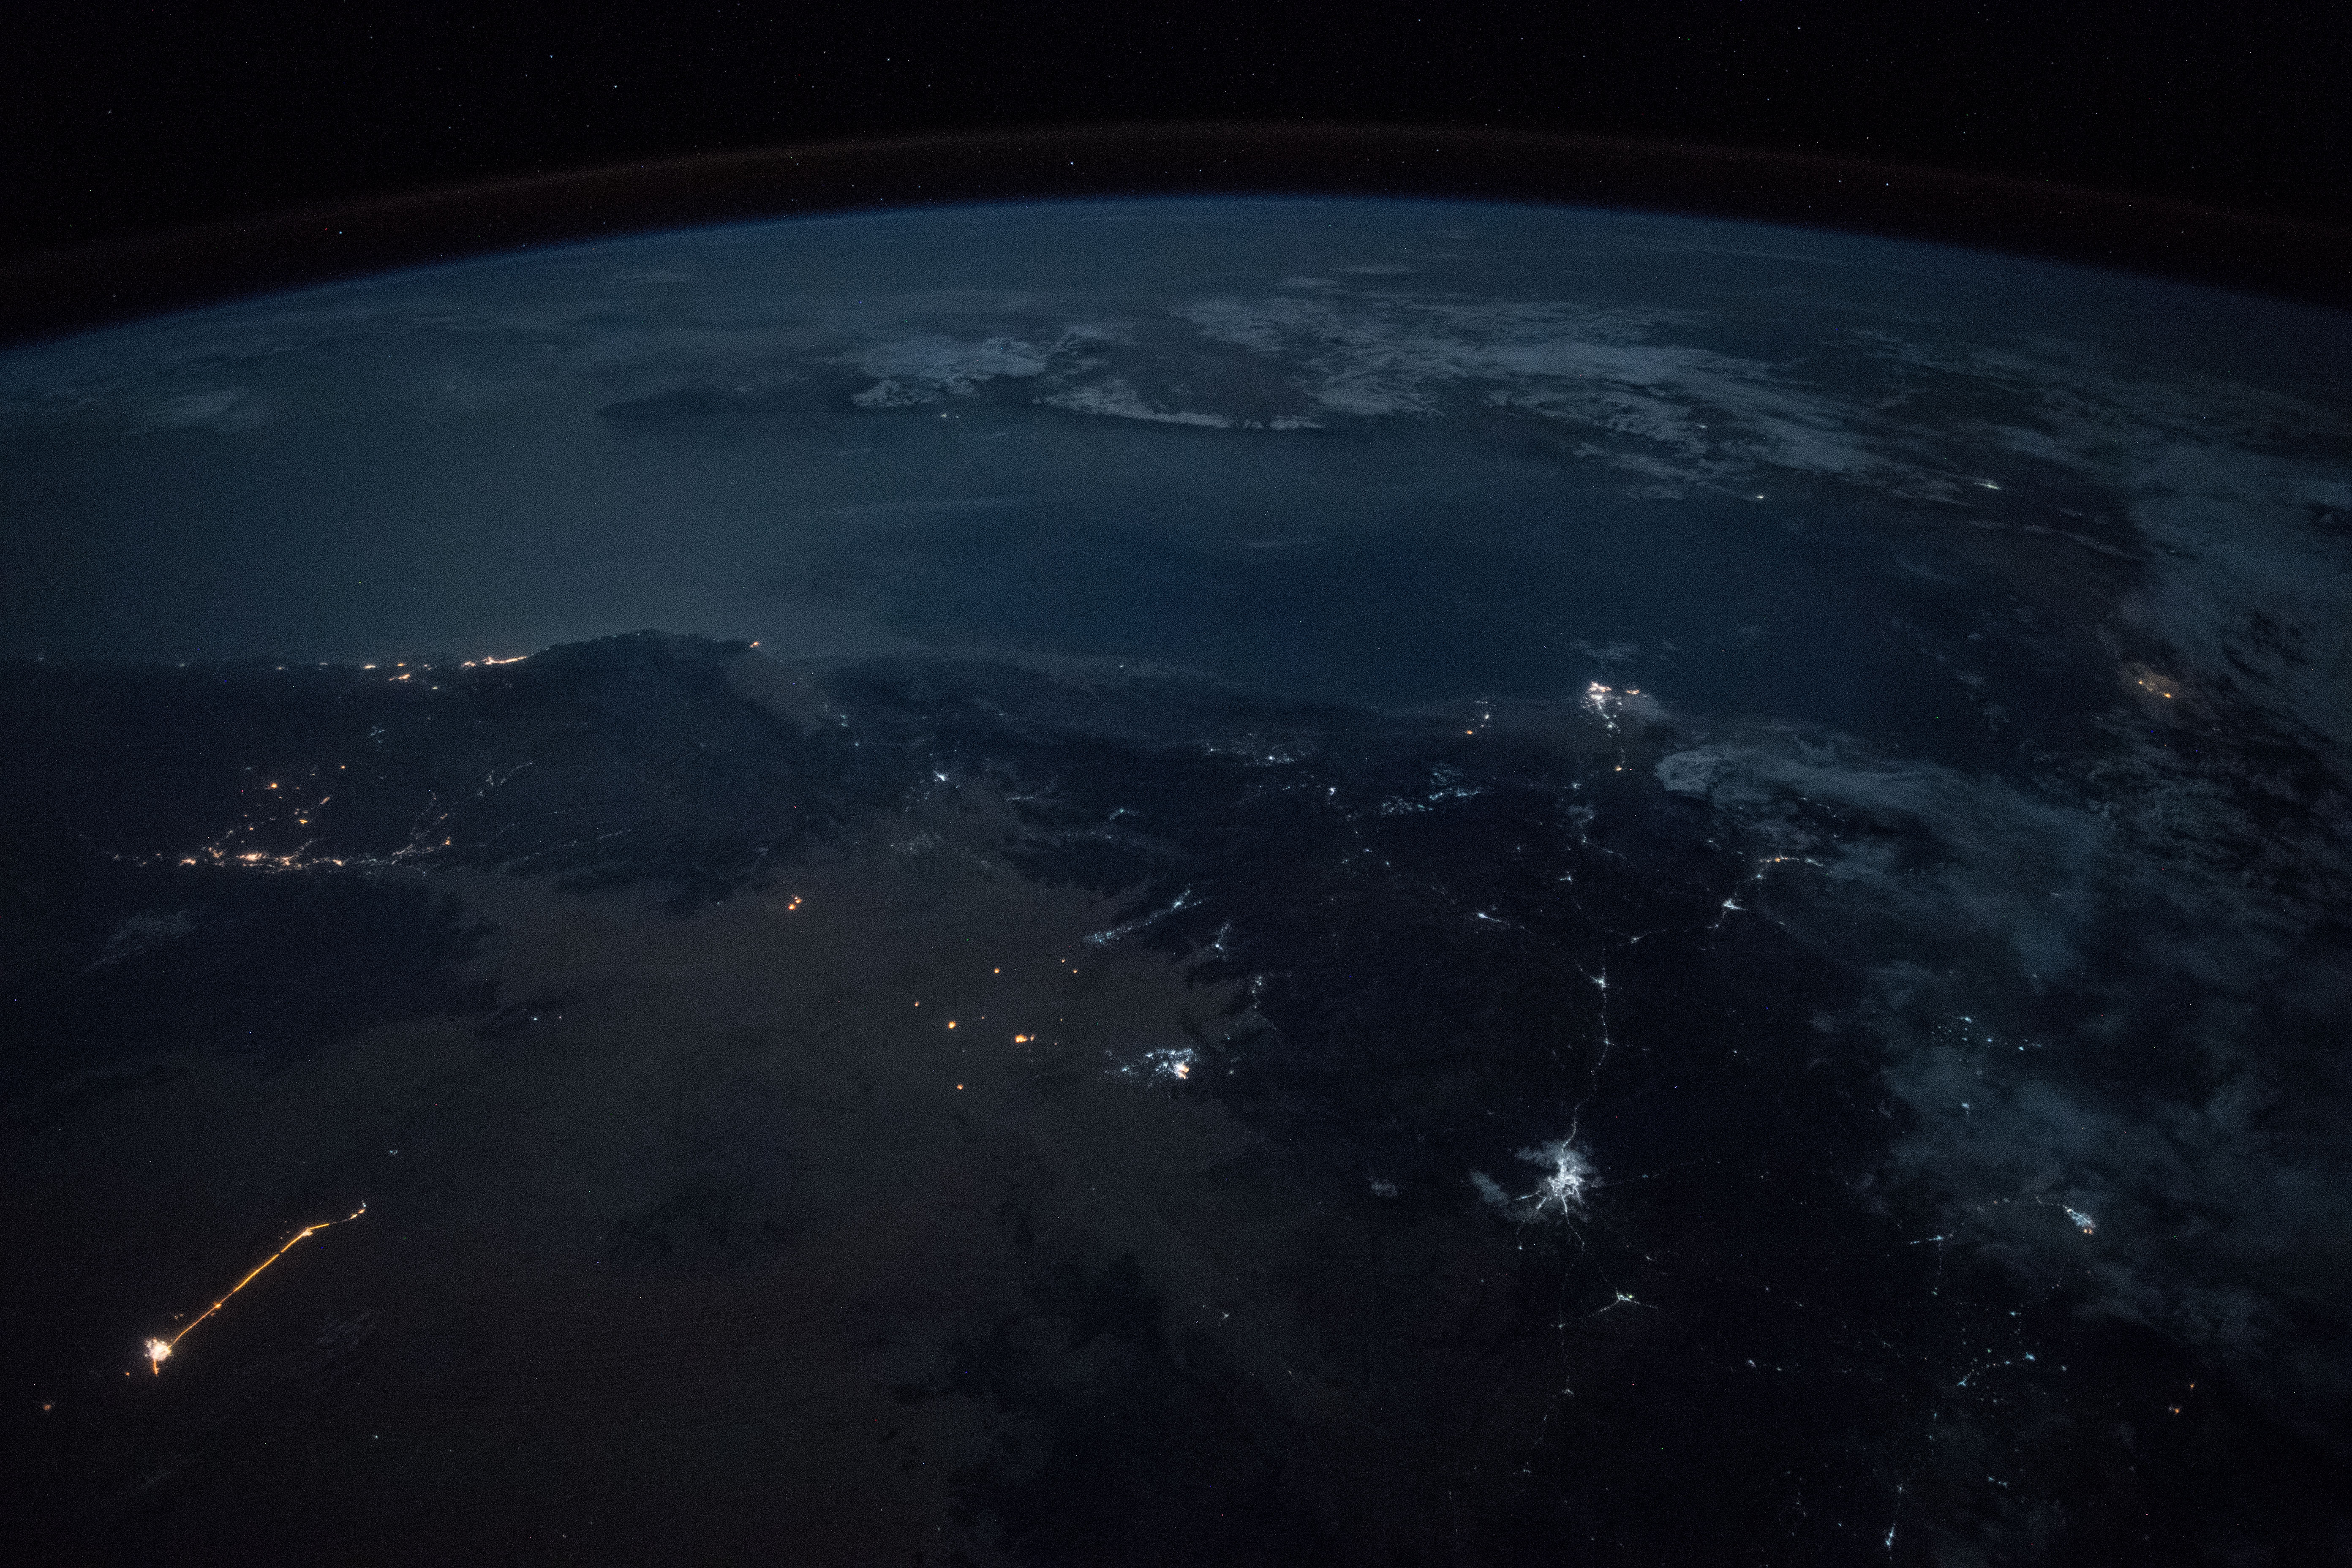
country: YEMEN
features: GULF OF ADEN, SANA'A CITY, TAIZZ CITY, AL HABILAYN CITY, ARABIAN SEA, HADHRAMAUT MOUNTAINS, MARIB CITY, DHAMAR CITY, NIGHT, EARTH LIMB
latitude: 13.8
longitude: 46.0
